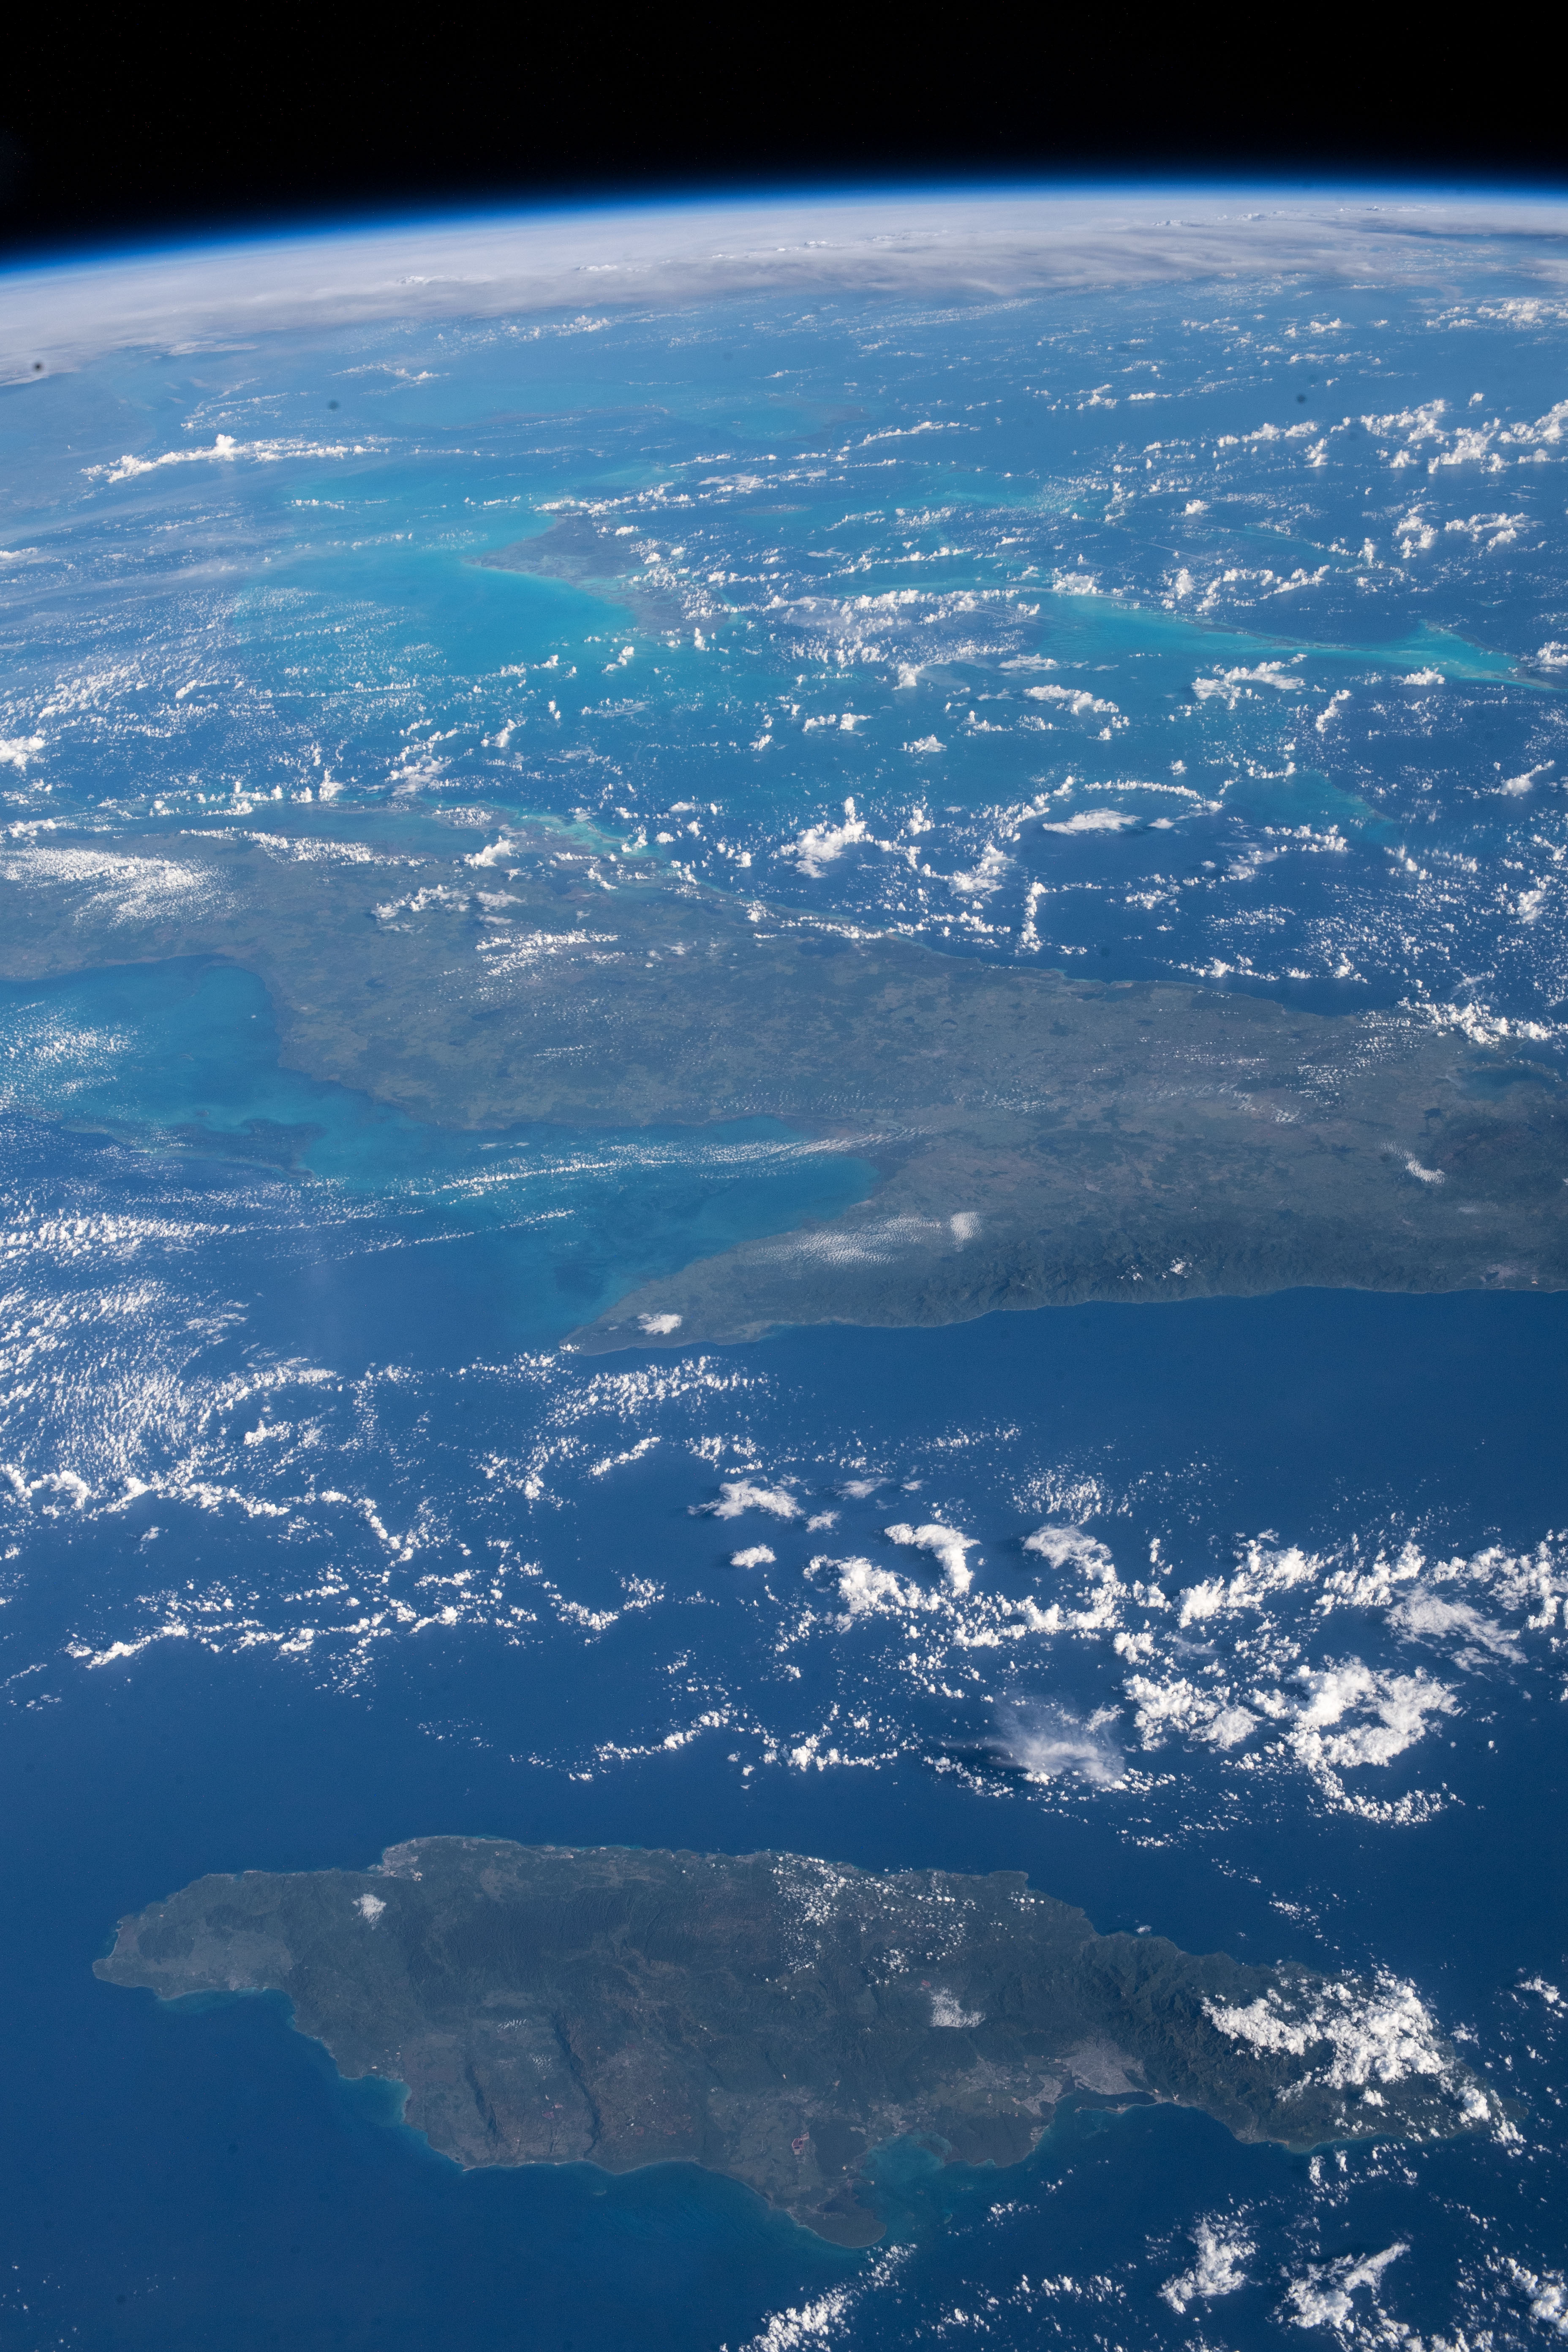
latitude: 20.5
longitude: -77.0
